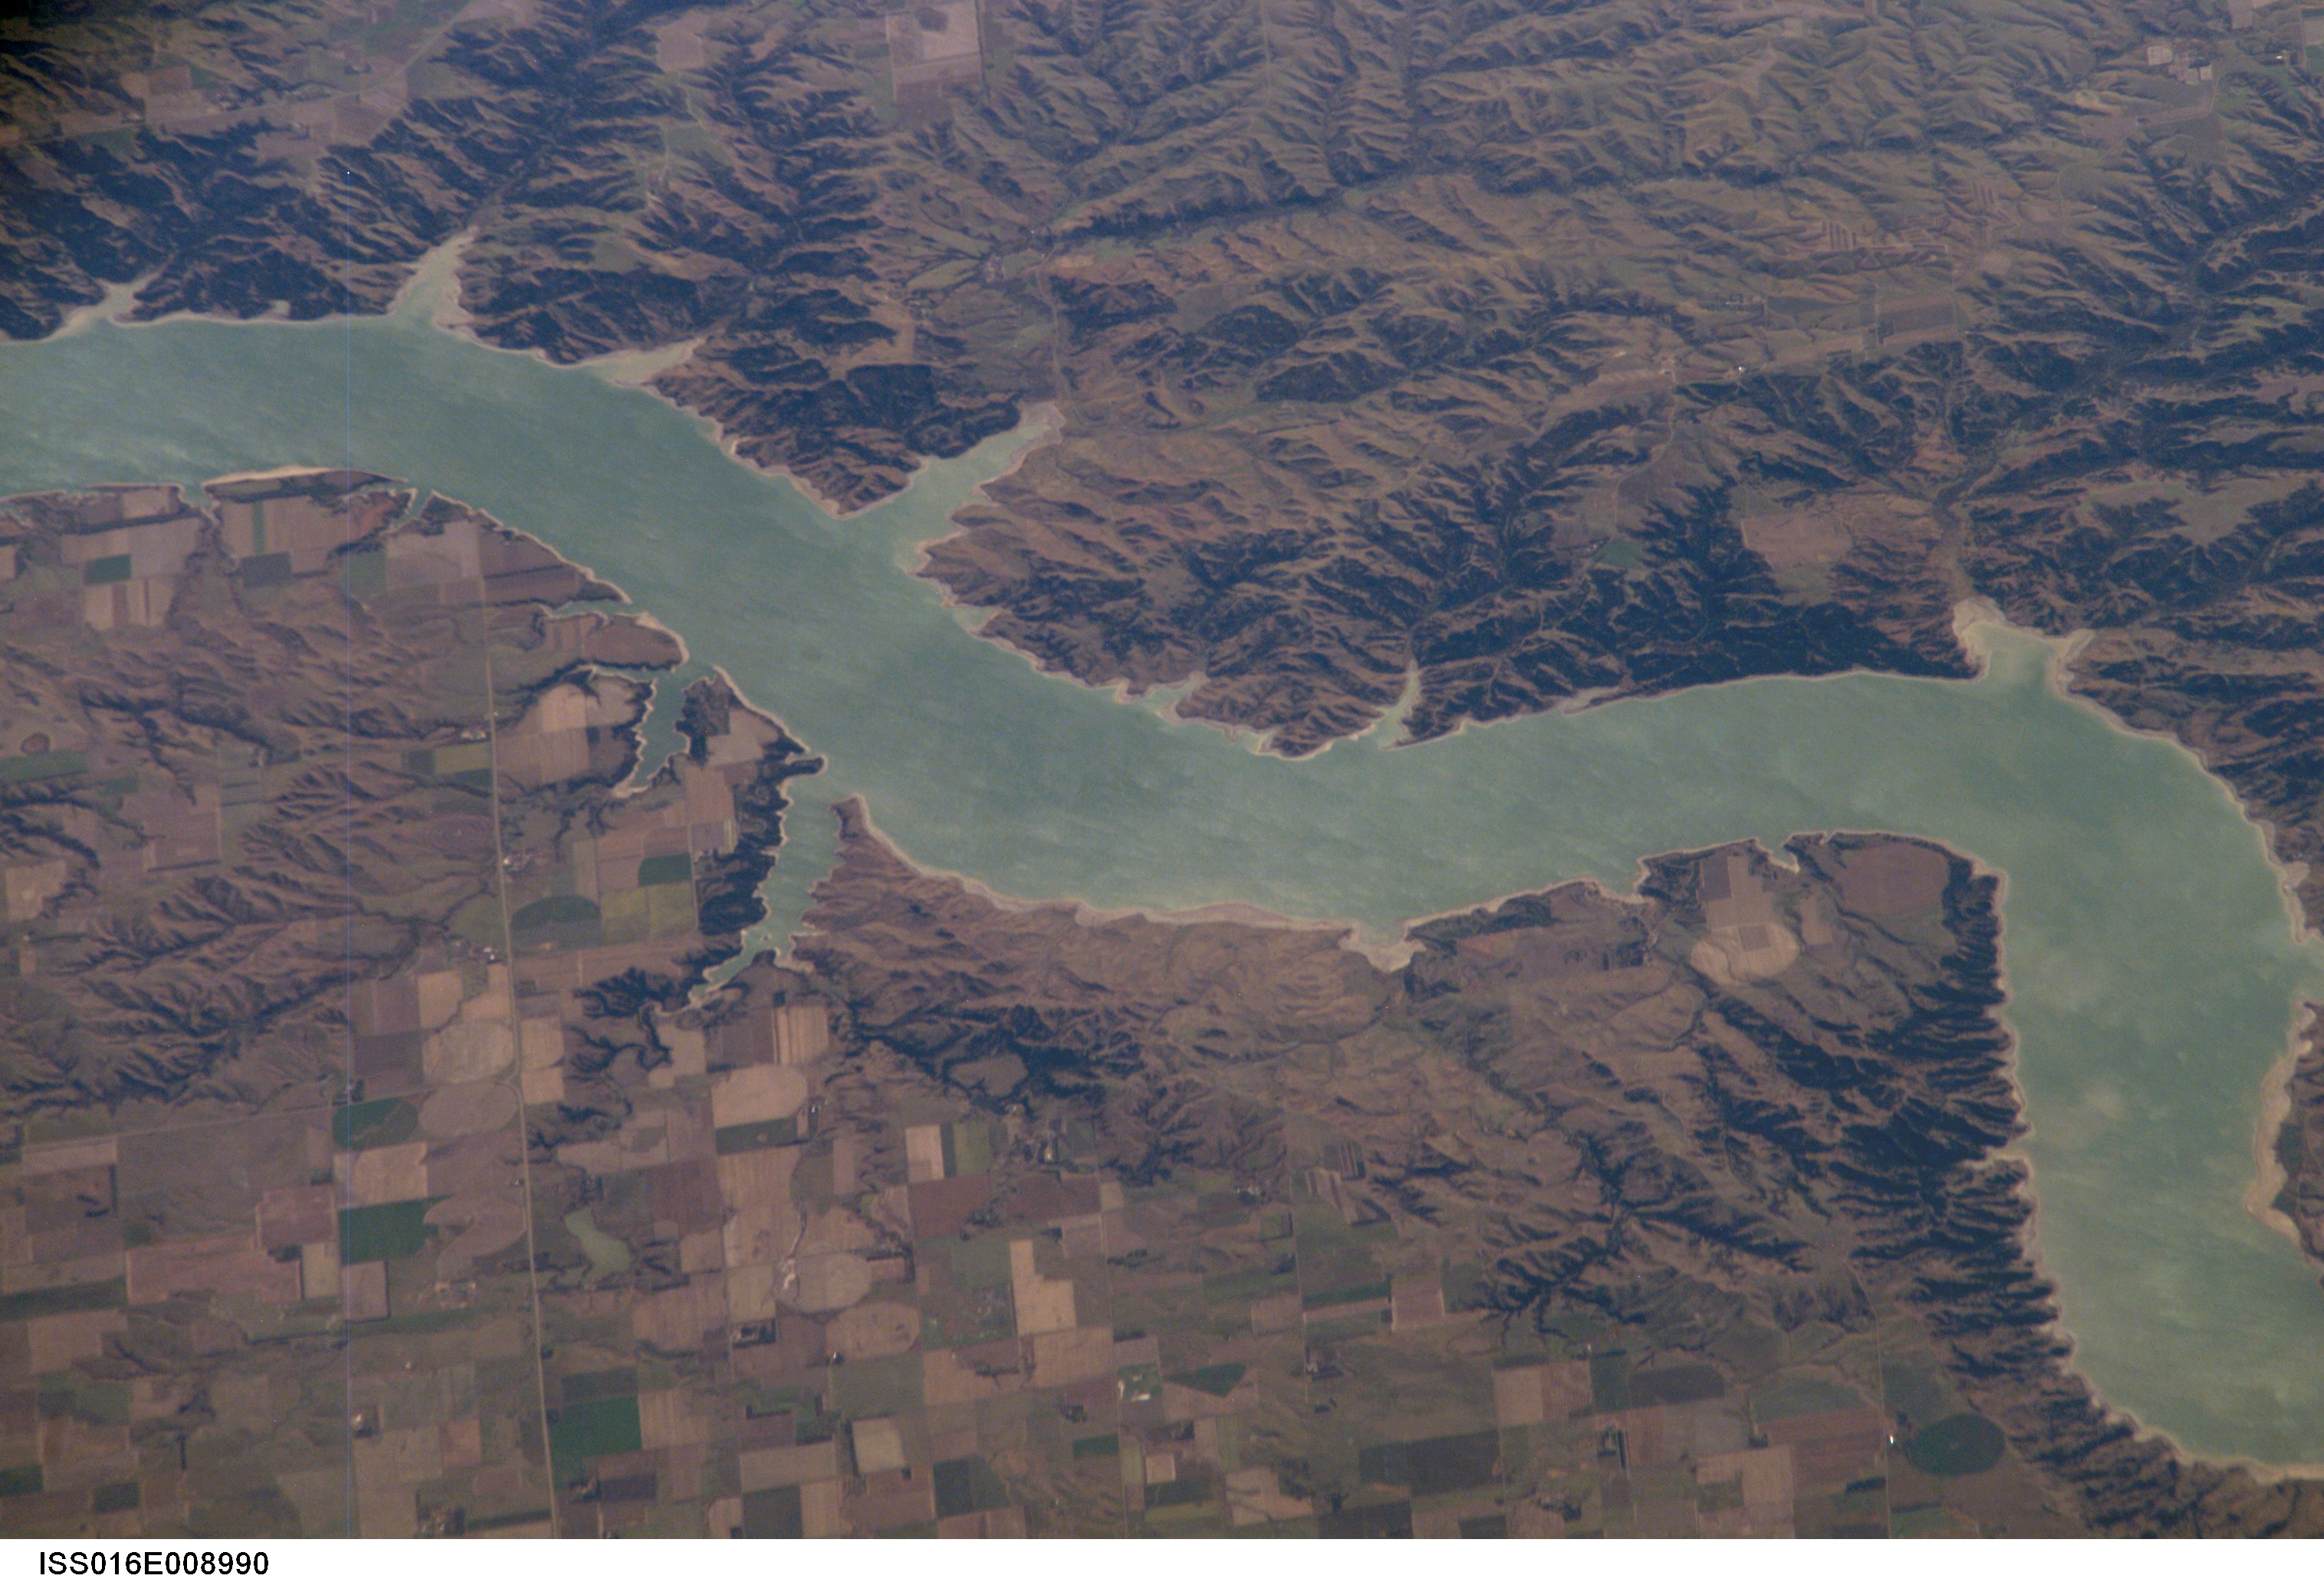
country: USA-SOUTH DAKOTA
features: MISSOURI R., MTS., AGR.
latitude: 43.1
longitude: -98.8
